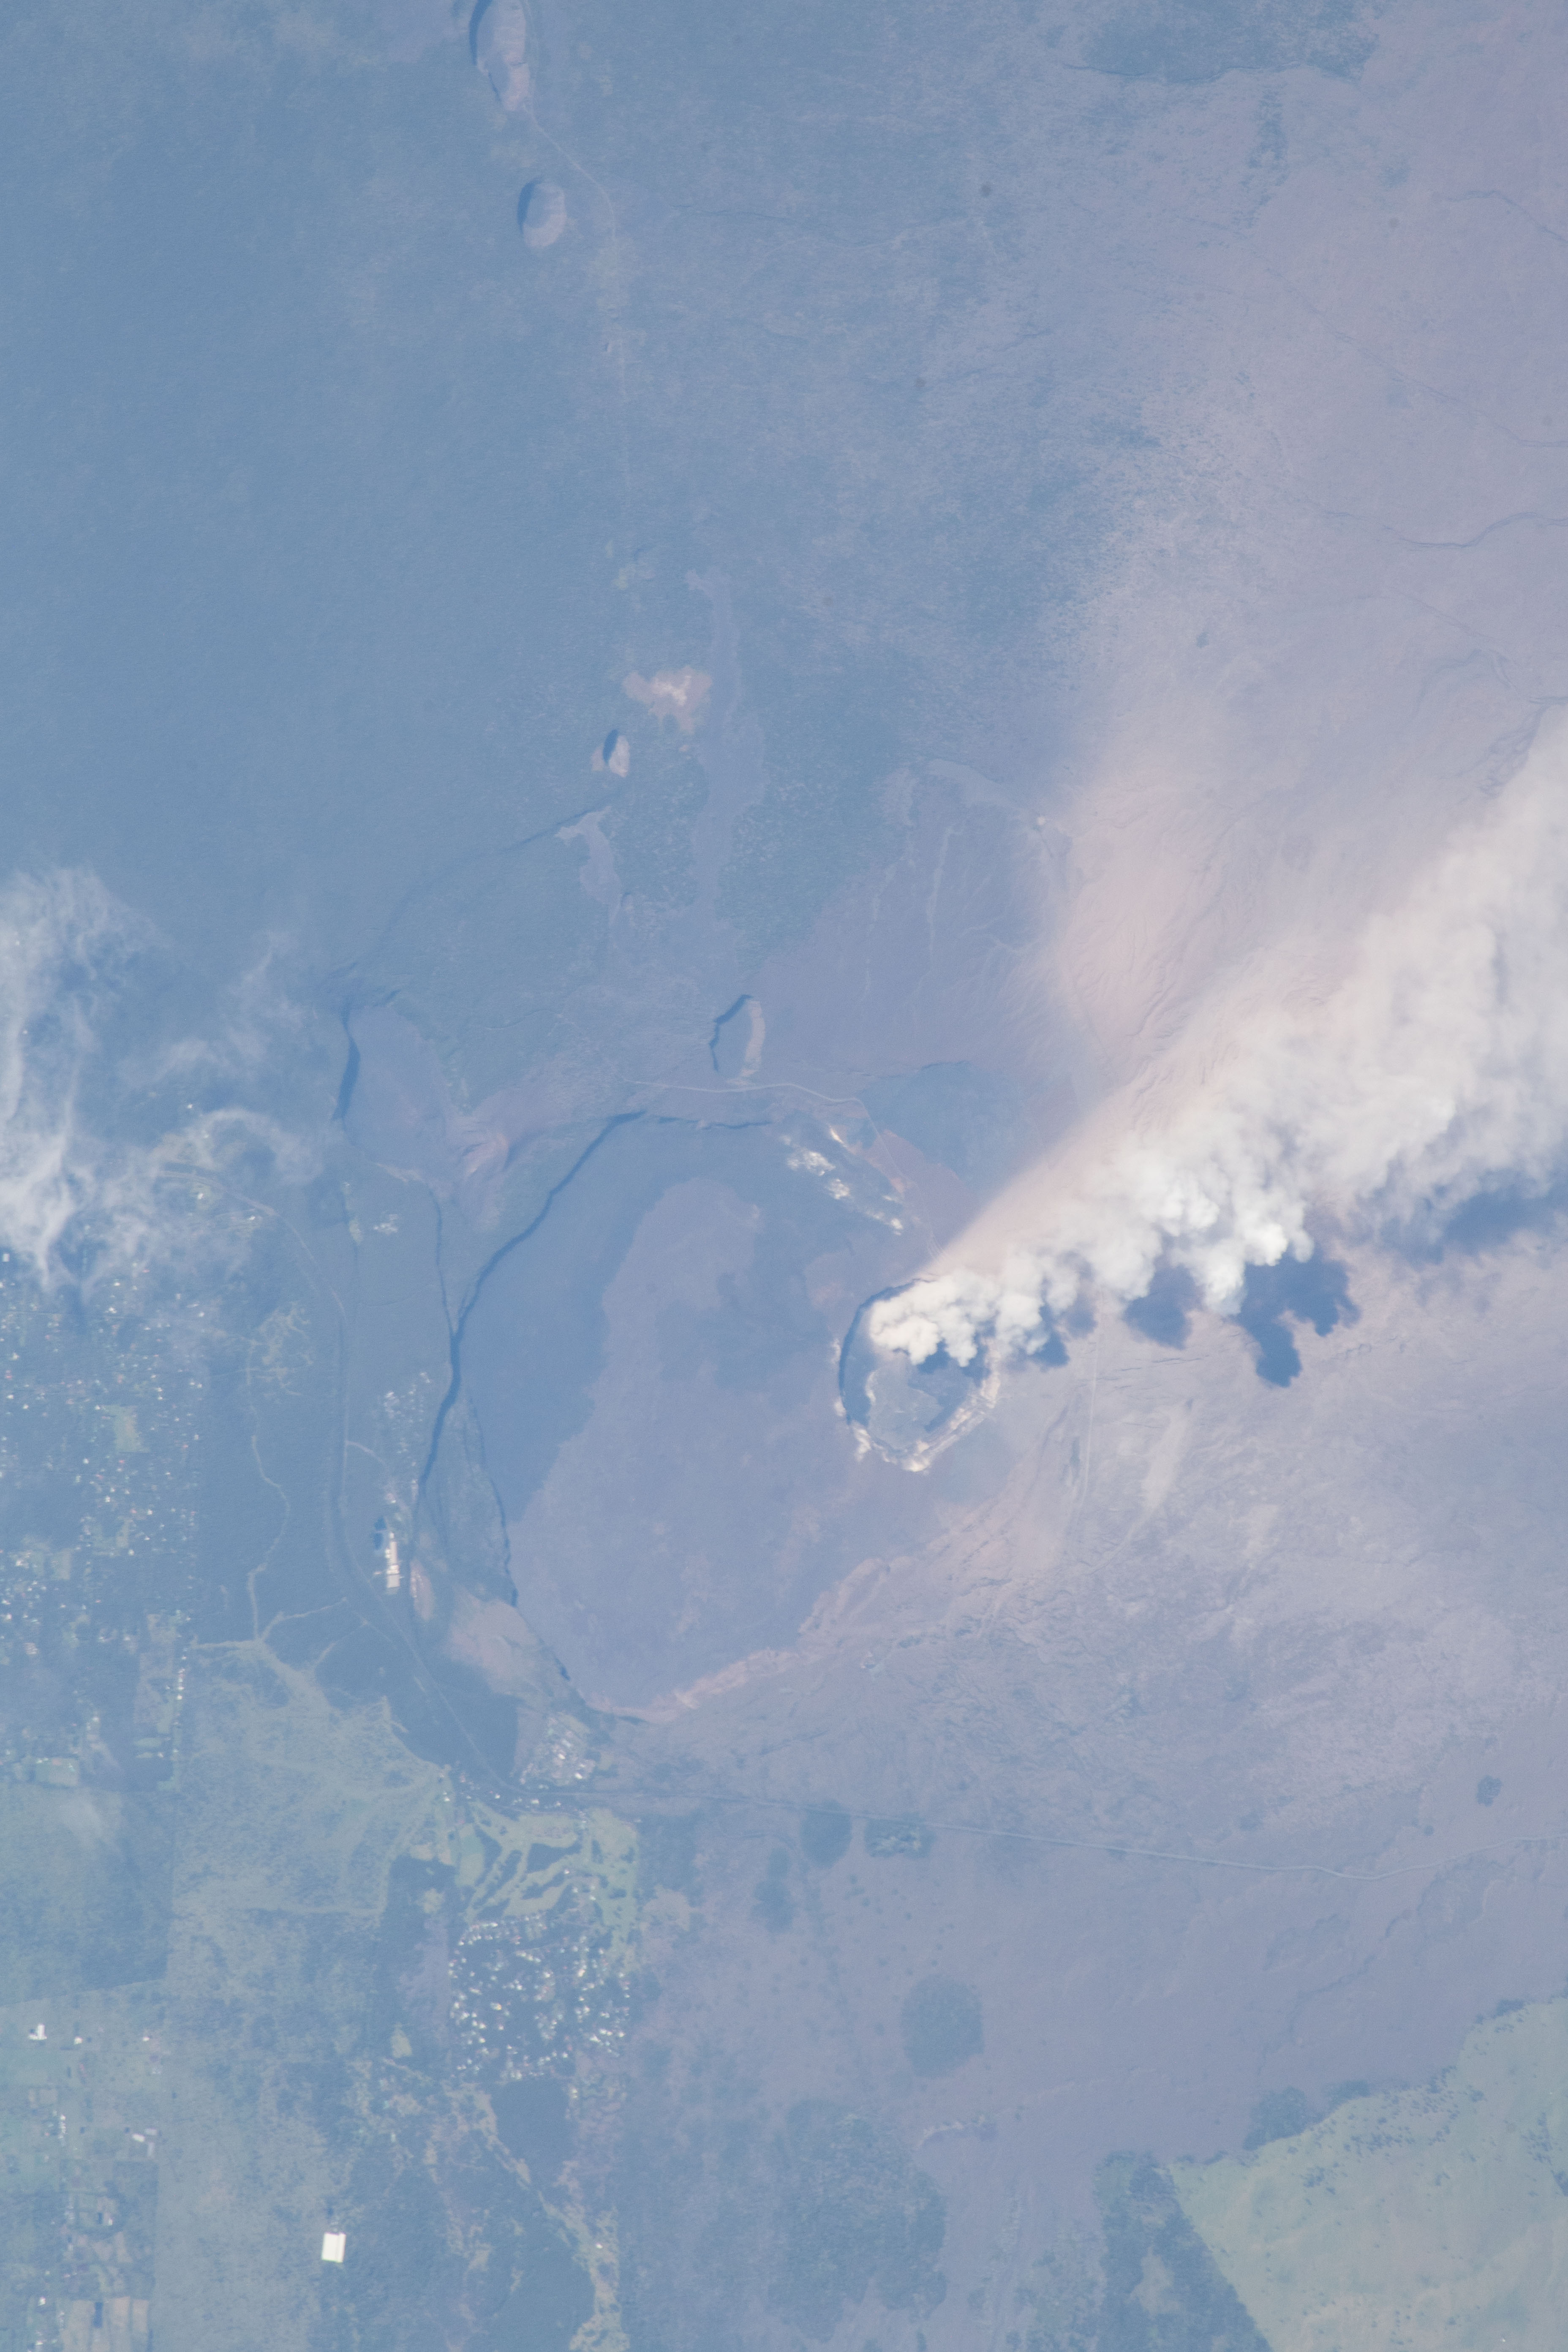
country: USA-HAWAII
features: ISLAND OF HAWAI'I, VOLCANO, KILAUEA, KEANAKOKO'I CRATER, PUHIMAU CRATER, VOLCANIC ERUPTION PLUME
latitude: 19.4
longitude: -155.3
